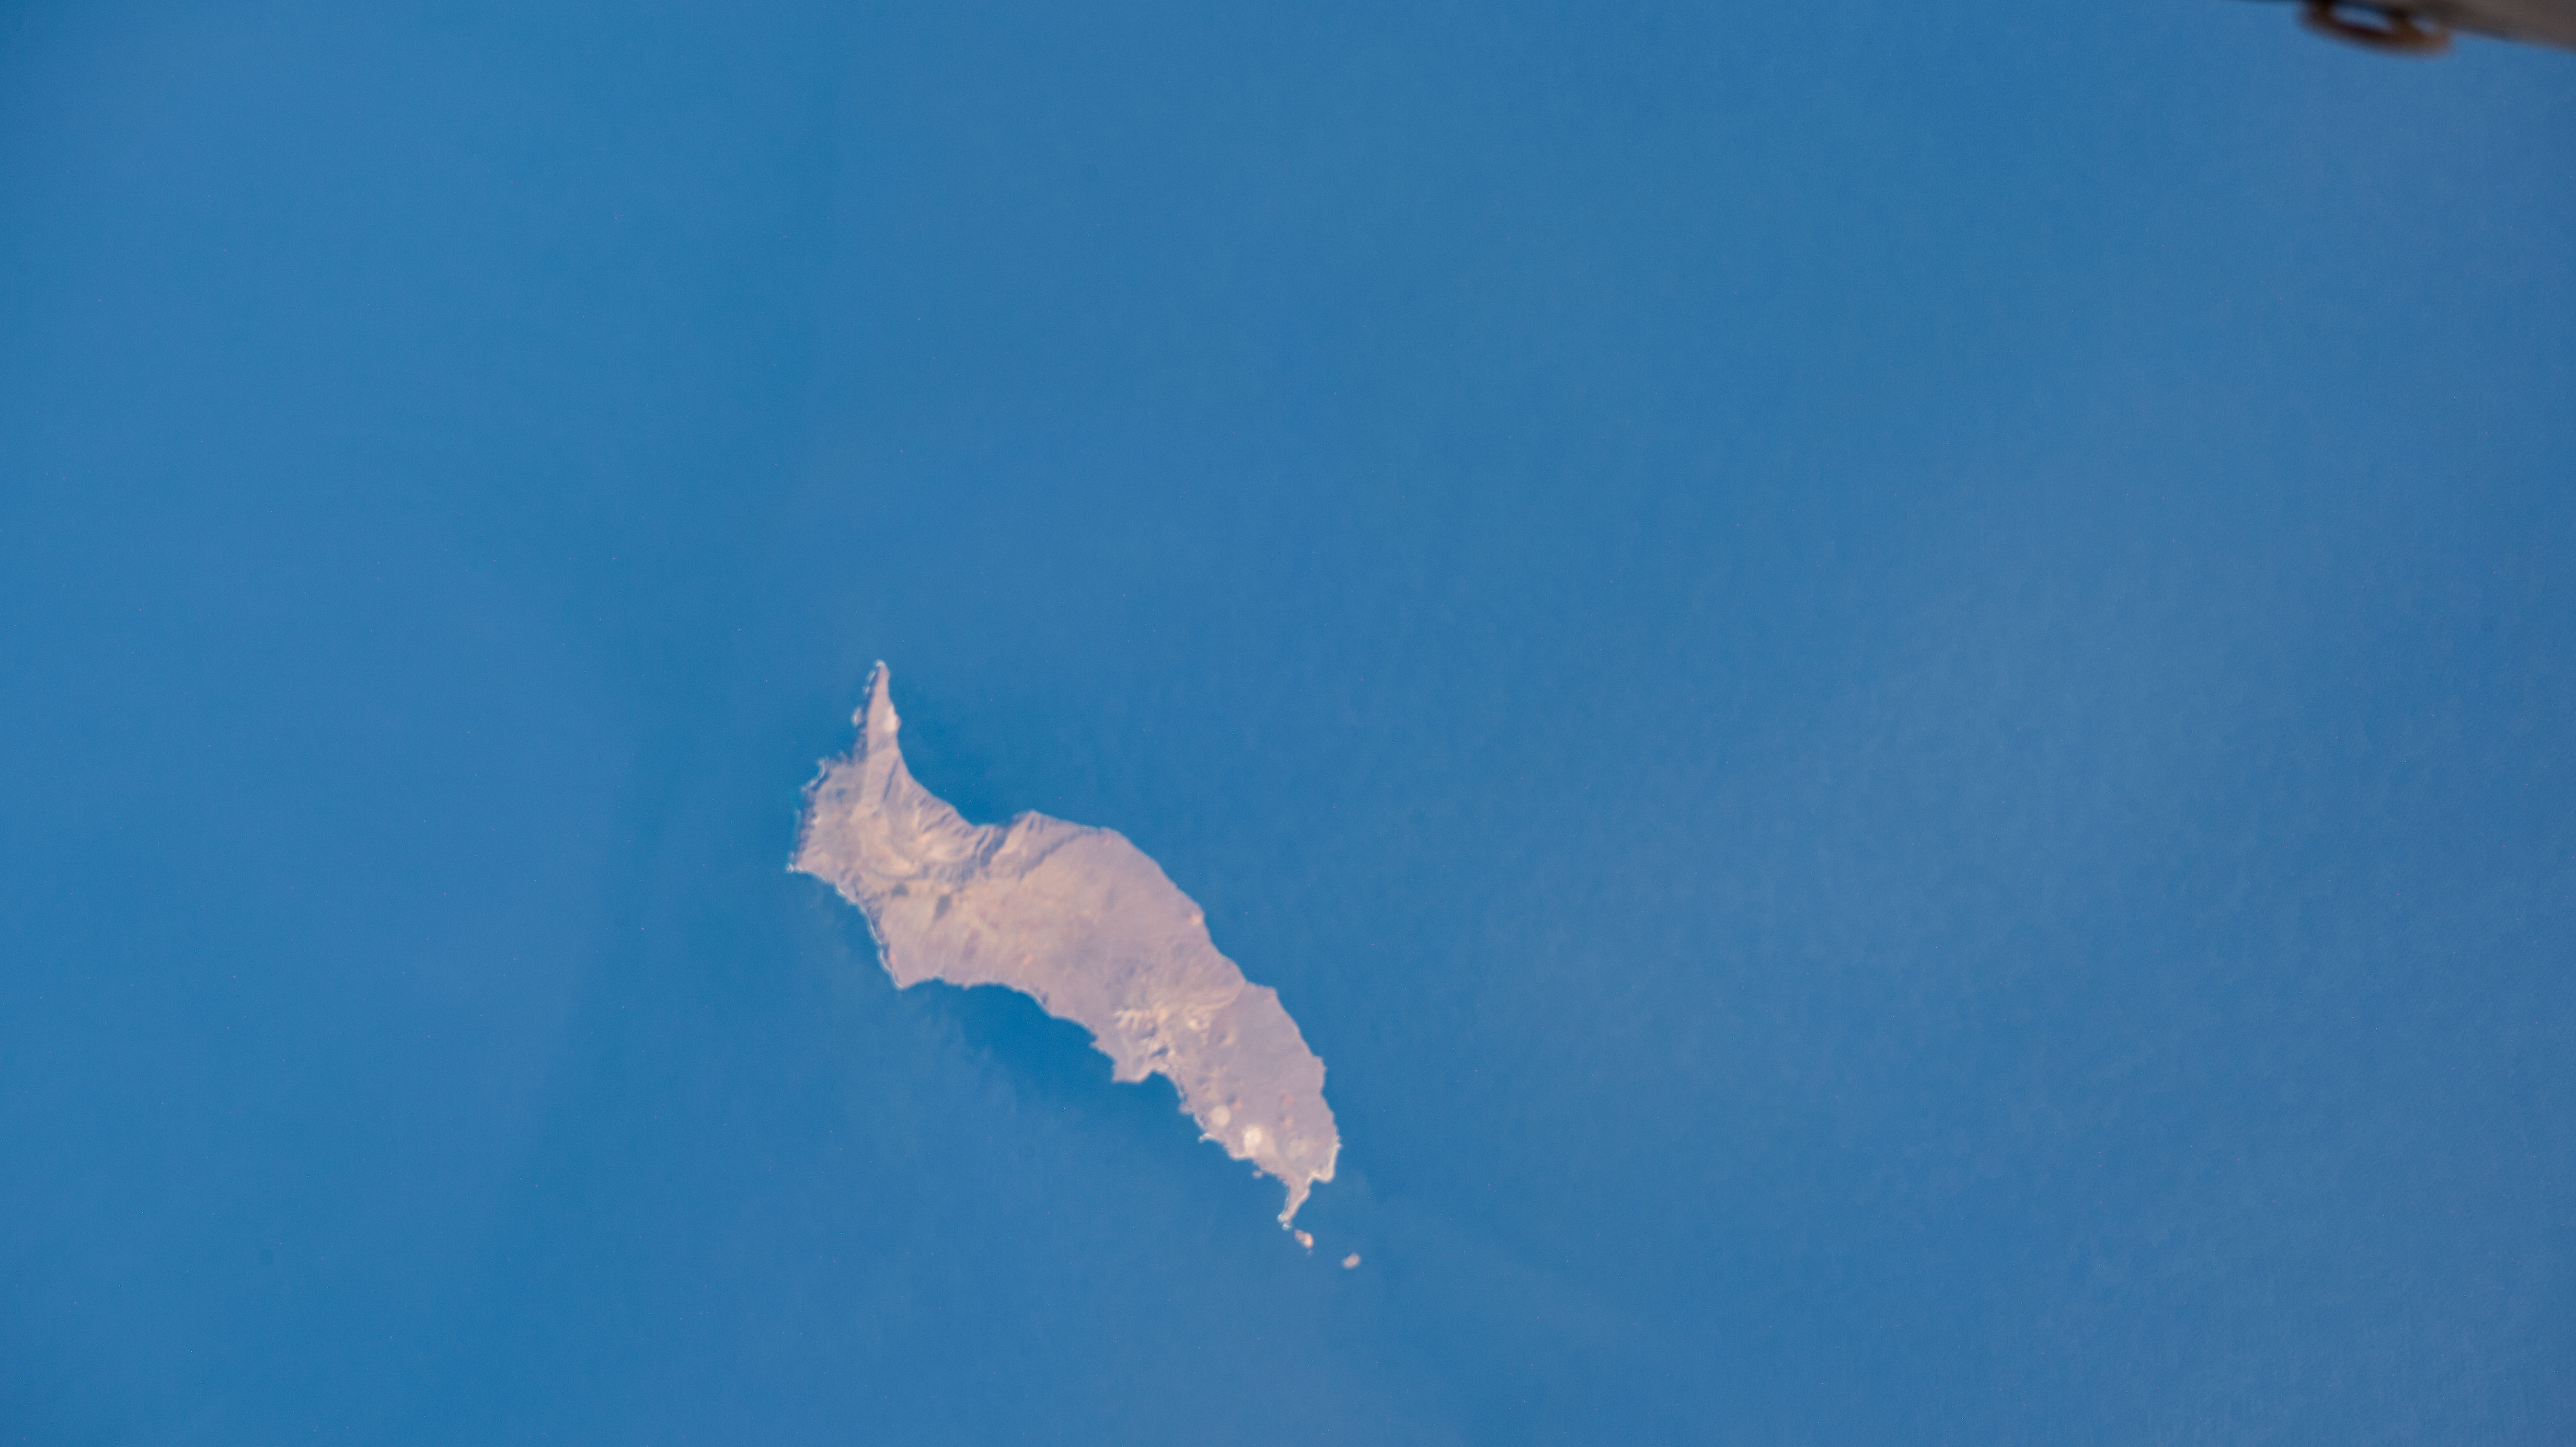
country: USA-OREGON
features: ISLA GUADALUPE
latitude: 44.1
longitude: -117.0
